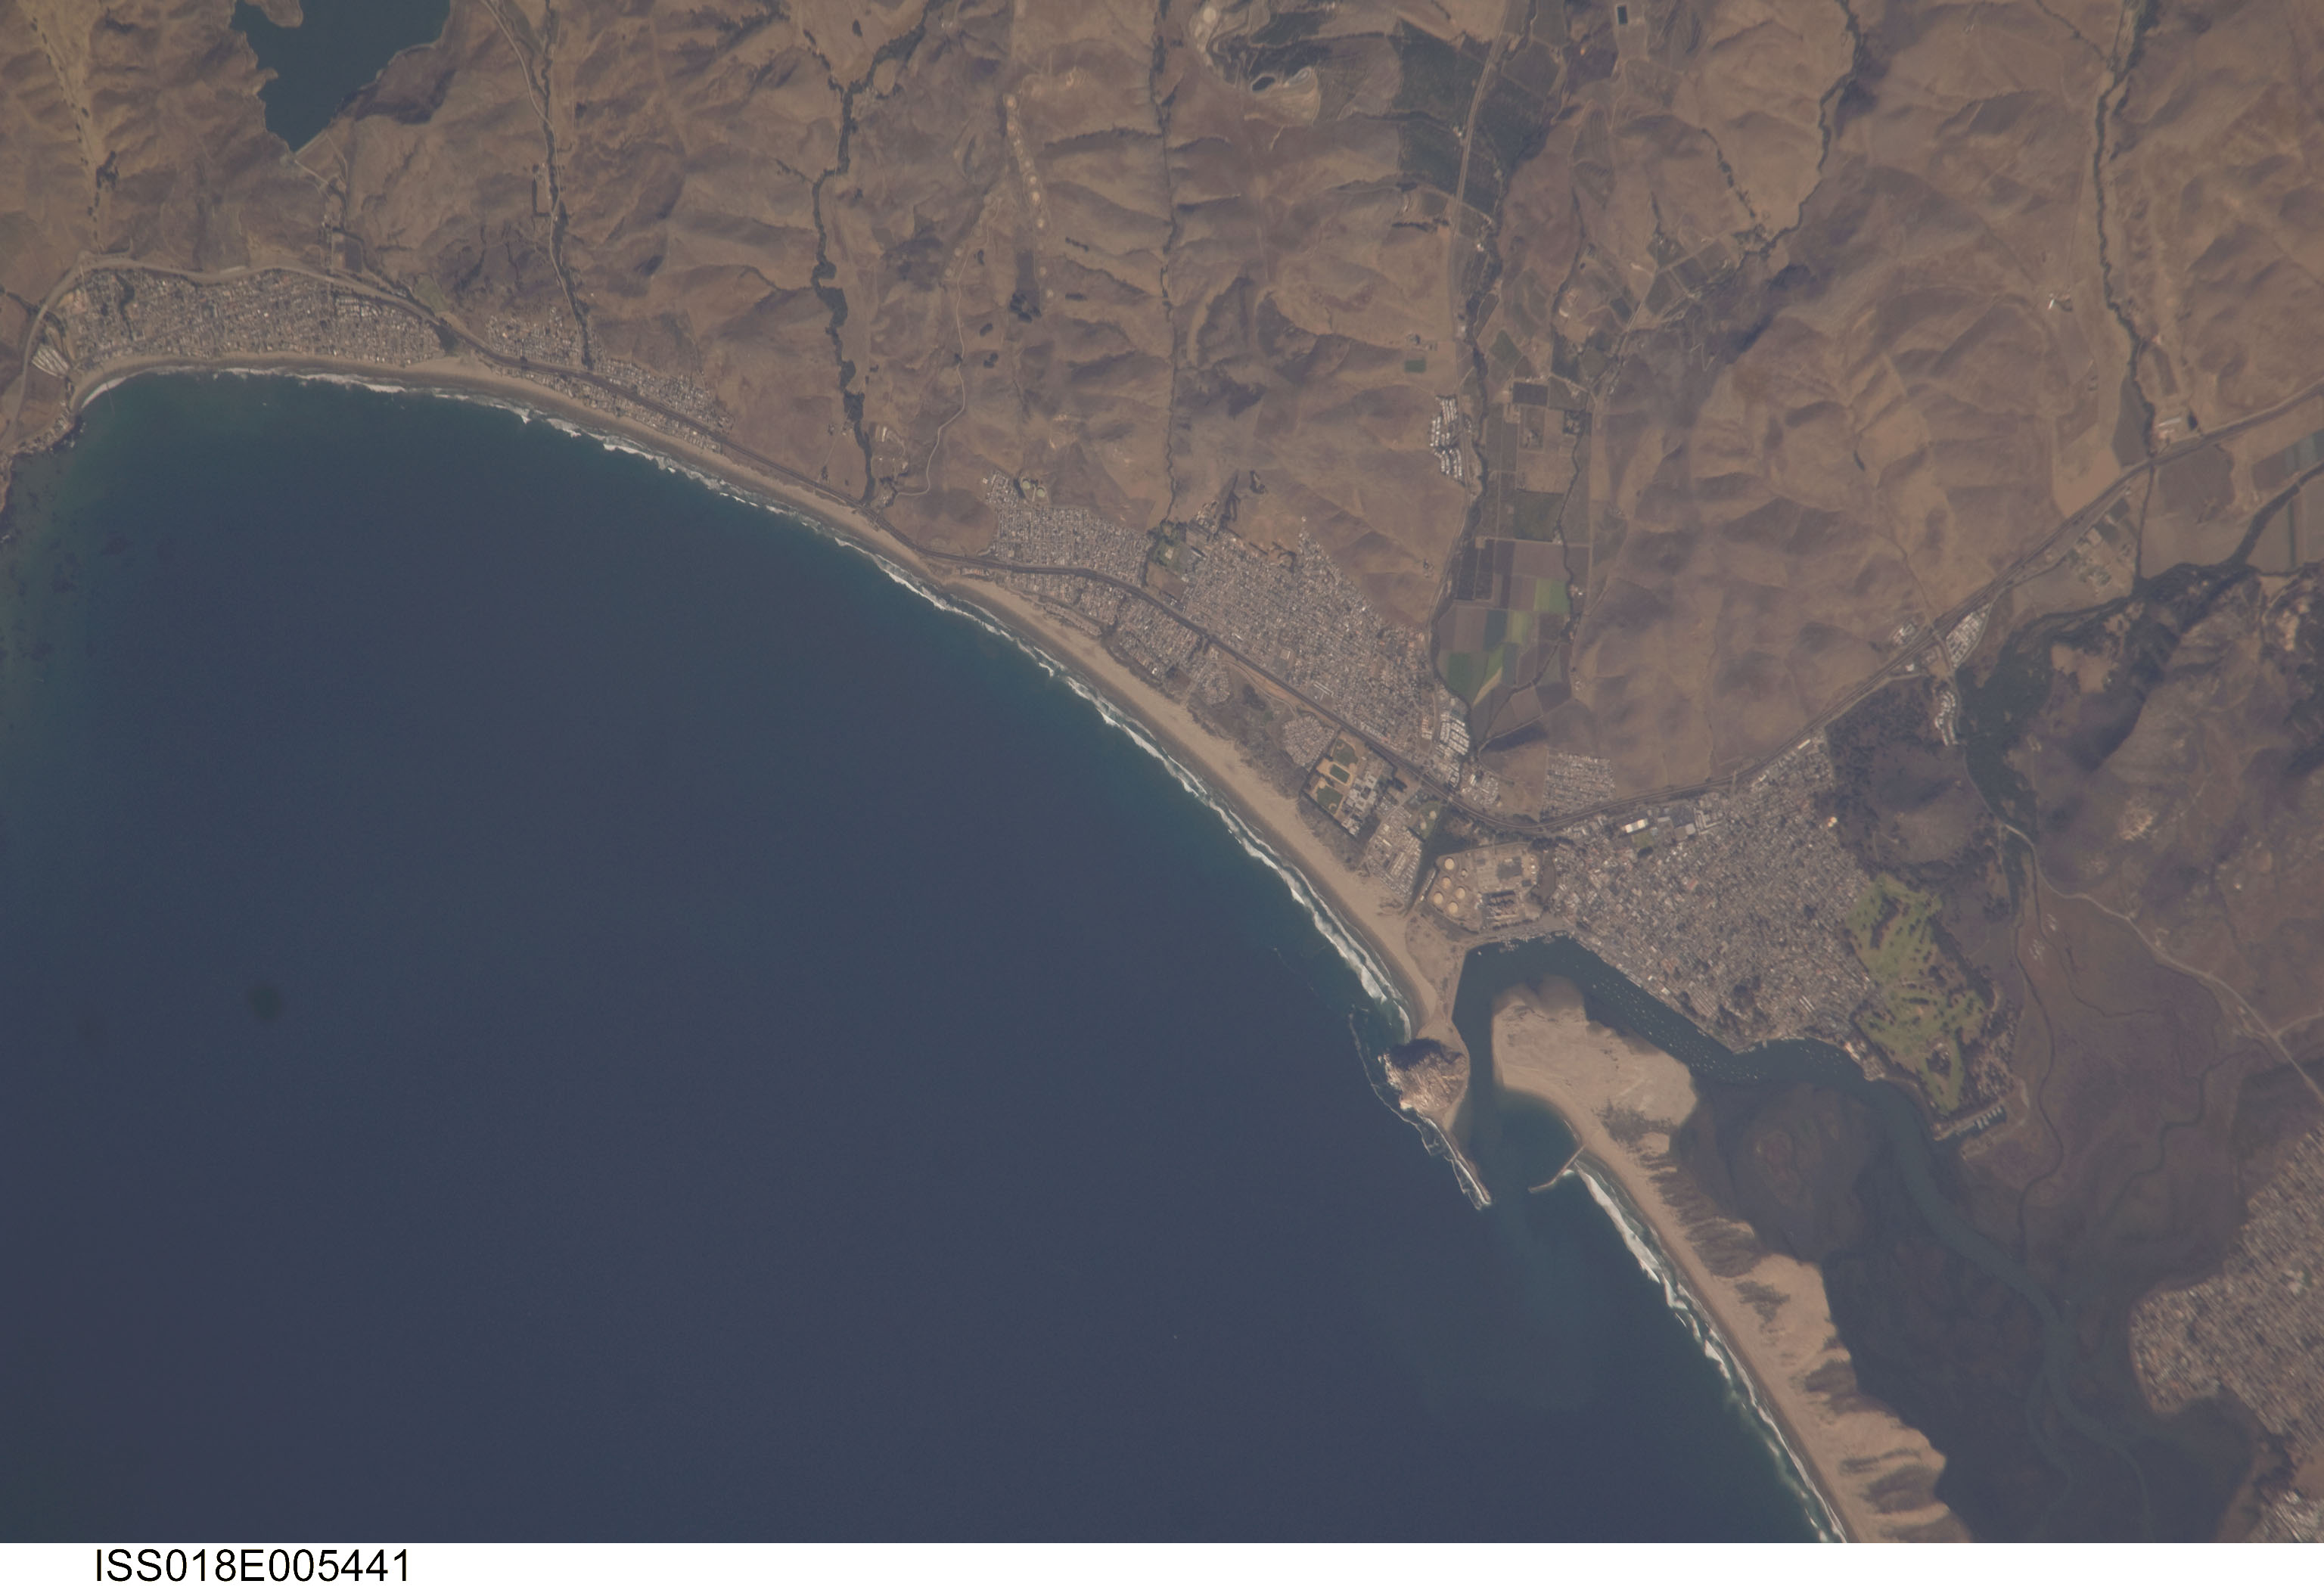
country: USA-CALIFORNIA
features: CAYUCOS, MORRO BAY, ESTERO BAY
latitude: 35.4
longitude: -120.9
